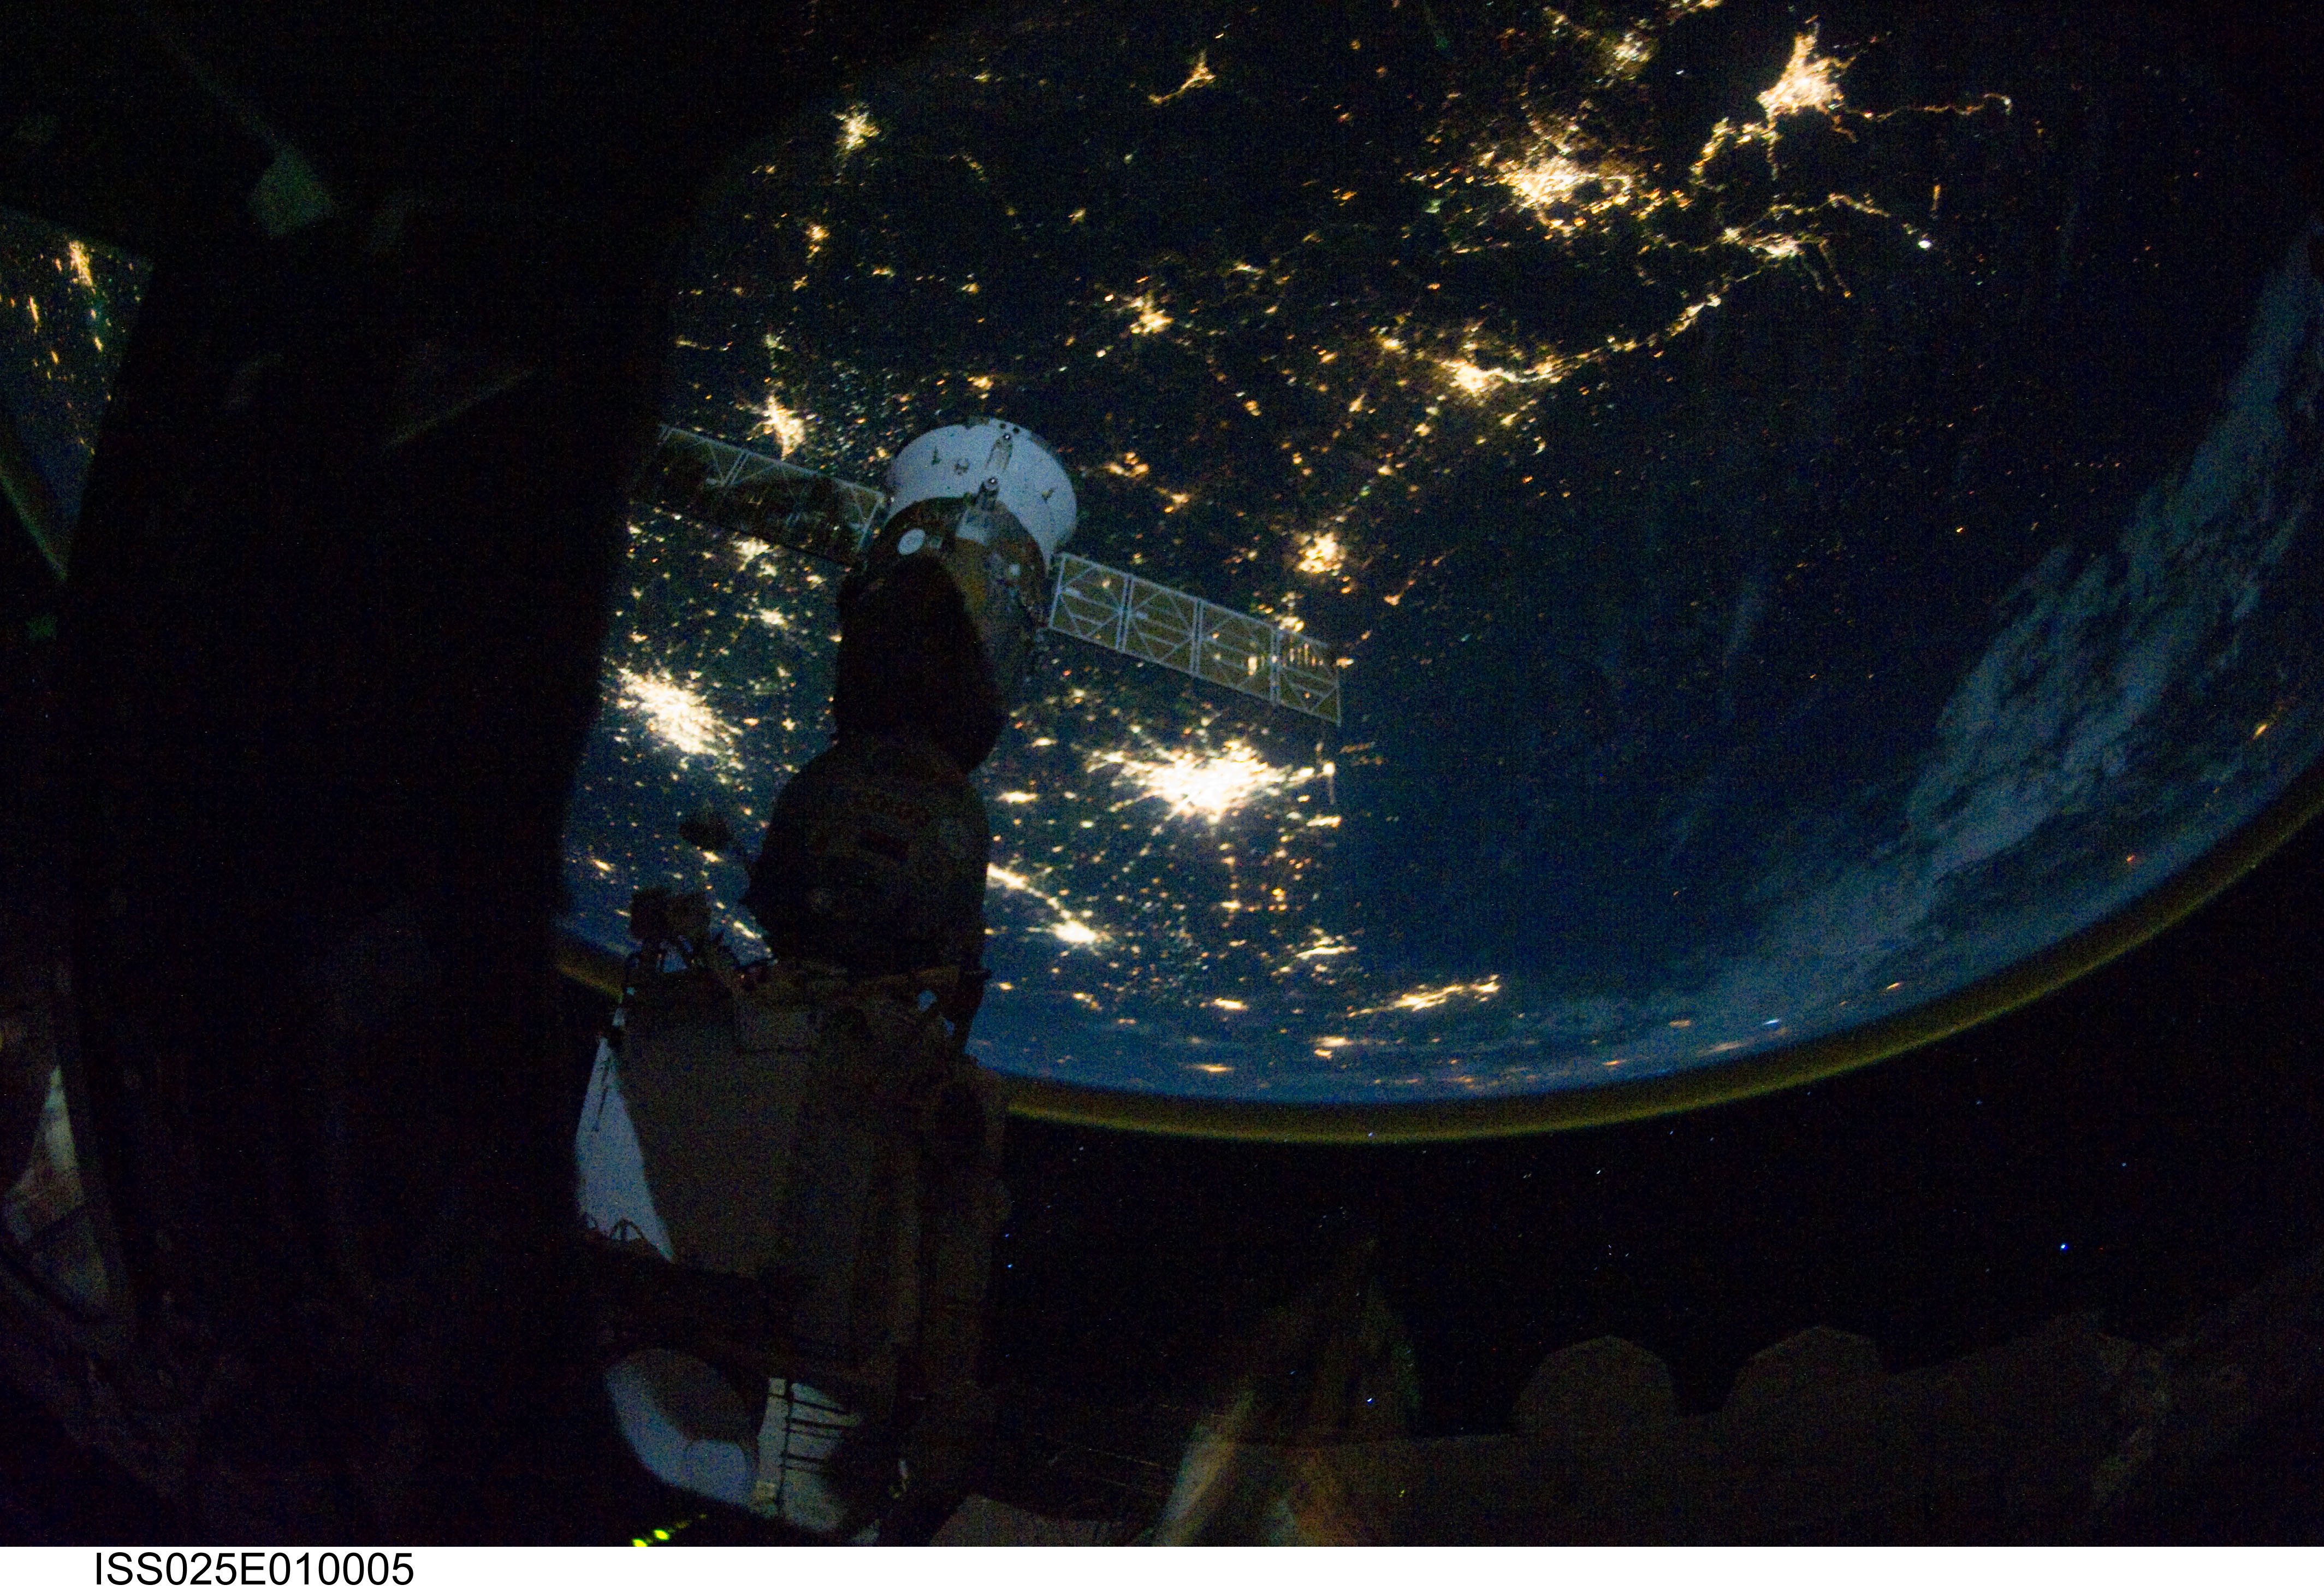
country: USA-TEXAS
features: HOUSTON (CENTER), GULF COAST, AT NIGHT
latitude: 30.0
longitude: -94.0
